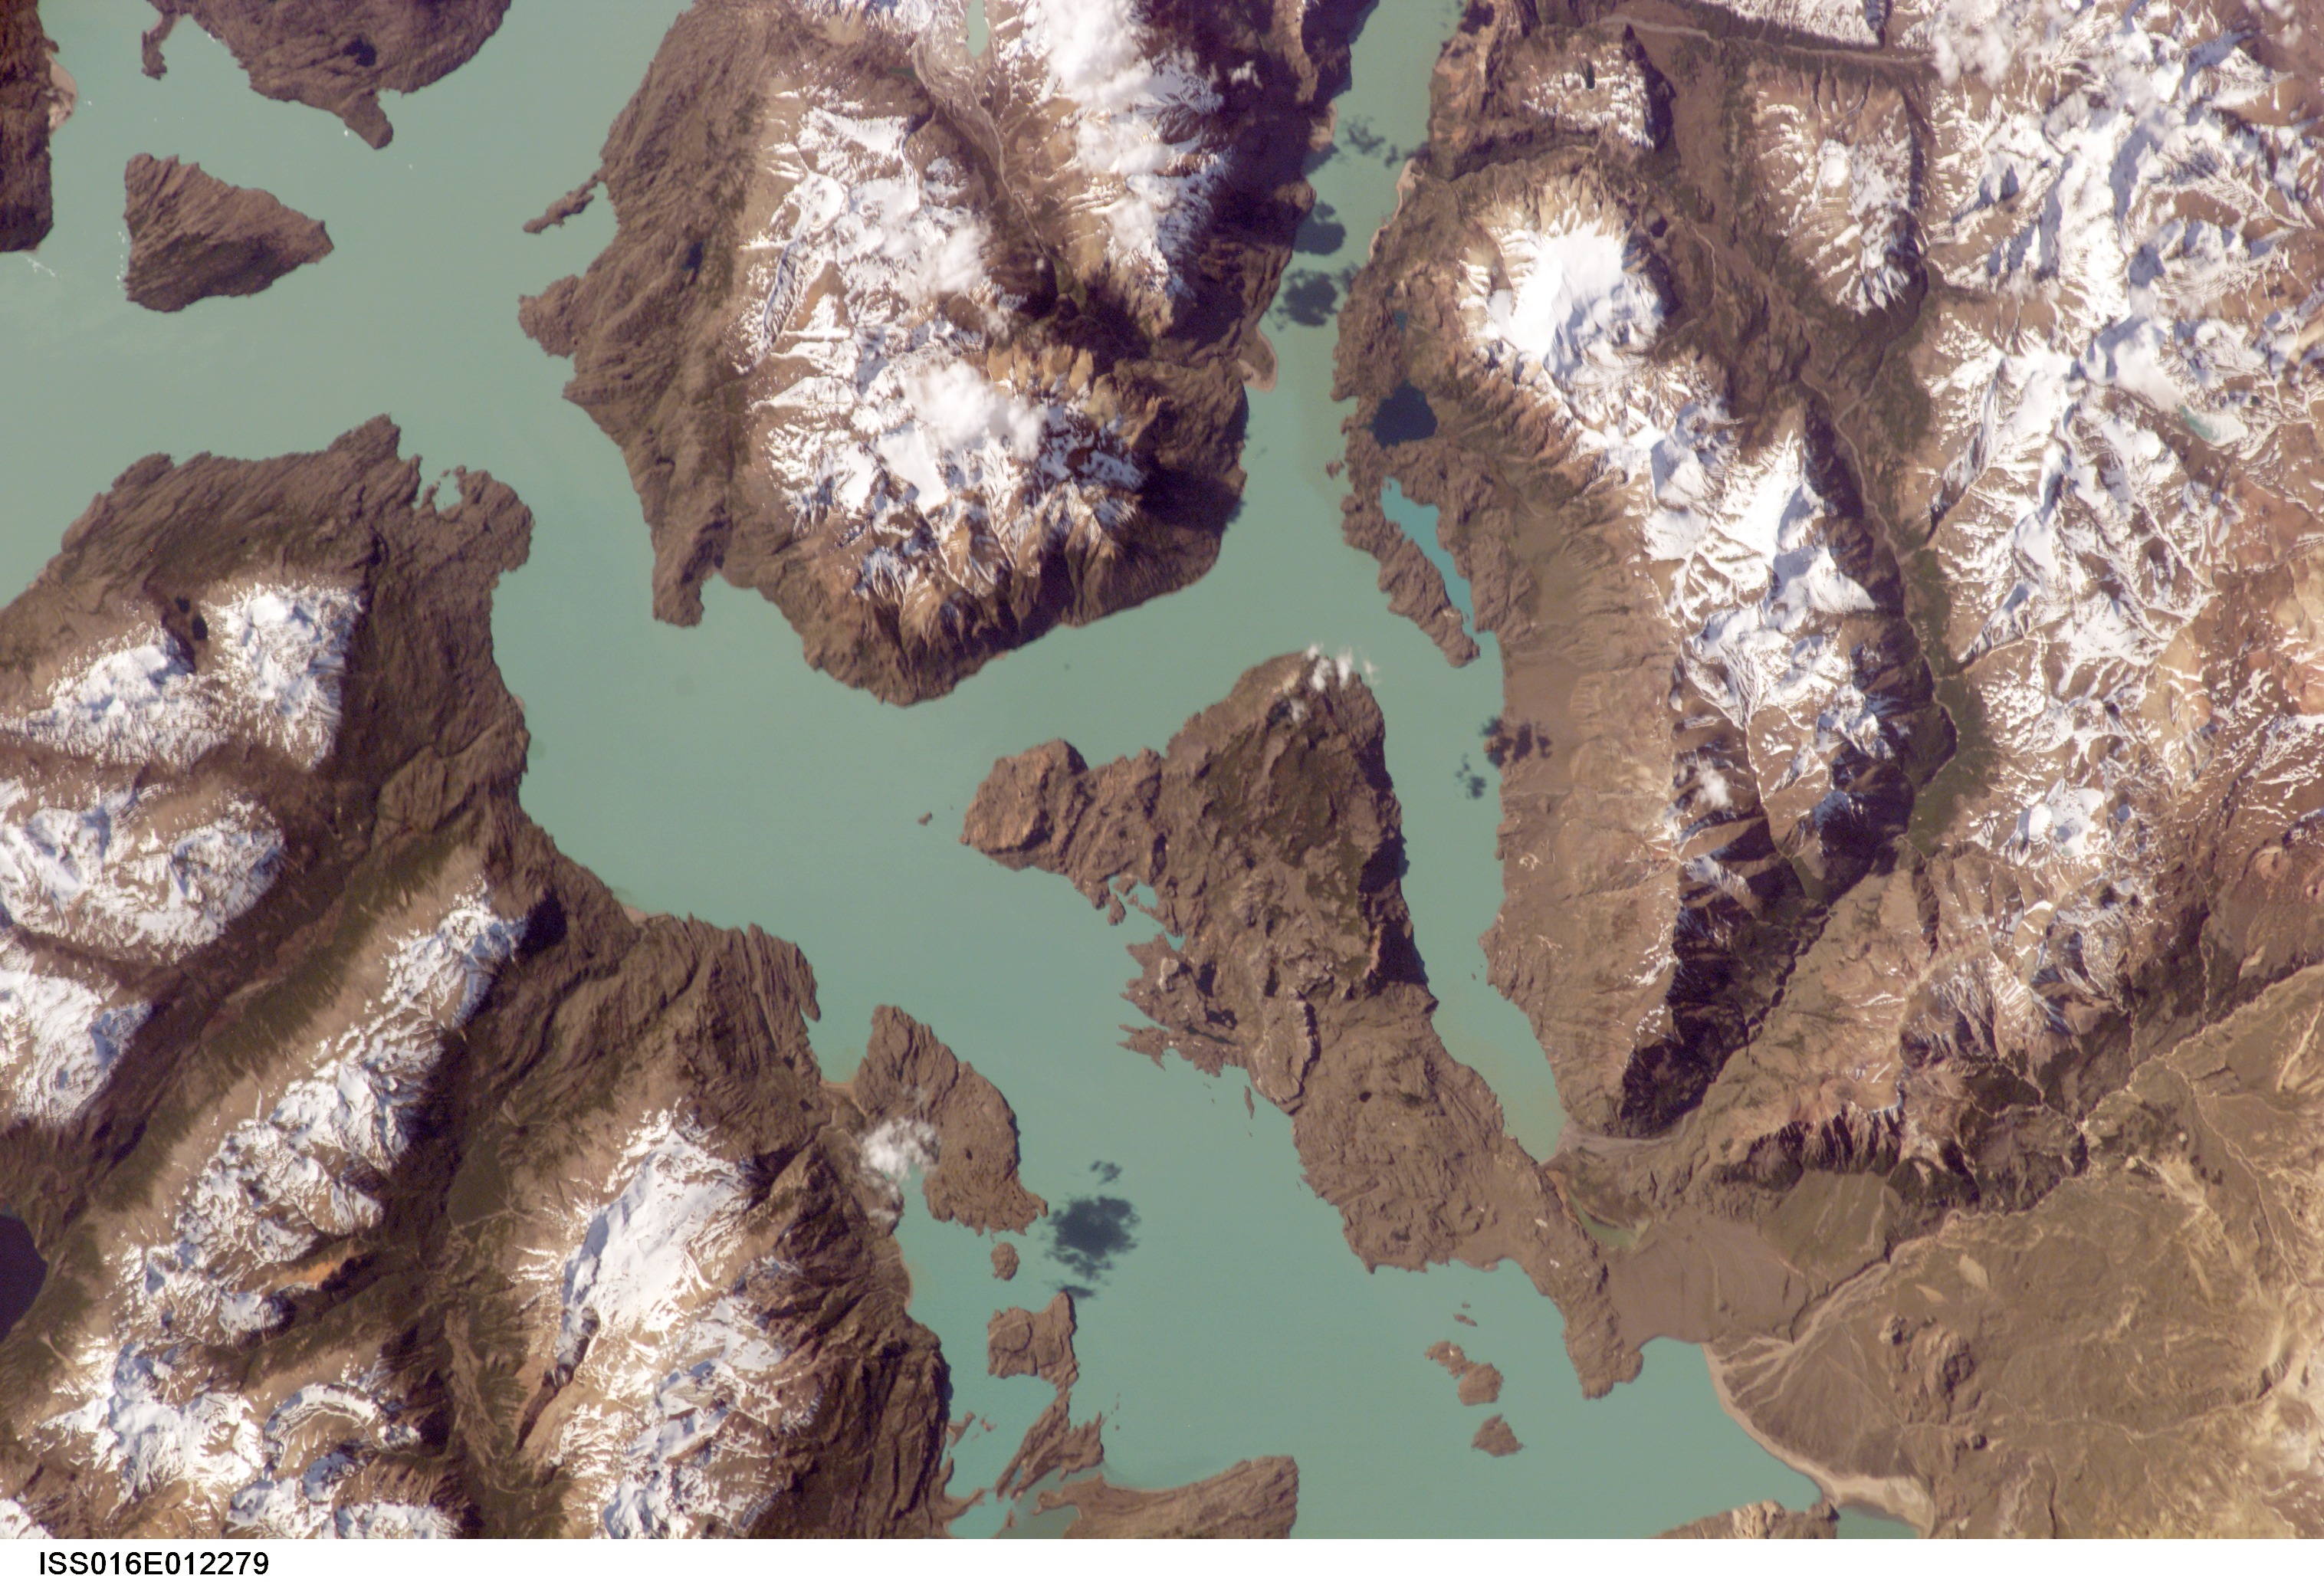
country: ARGENTINA
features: SAN MARTIN LAKE, SNOW, MTS.
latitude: -49.0
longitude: -72.5
